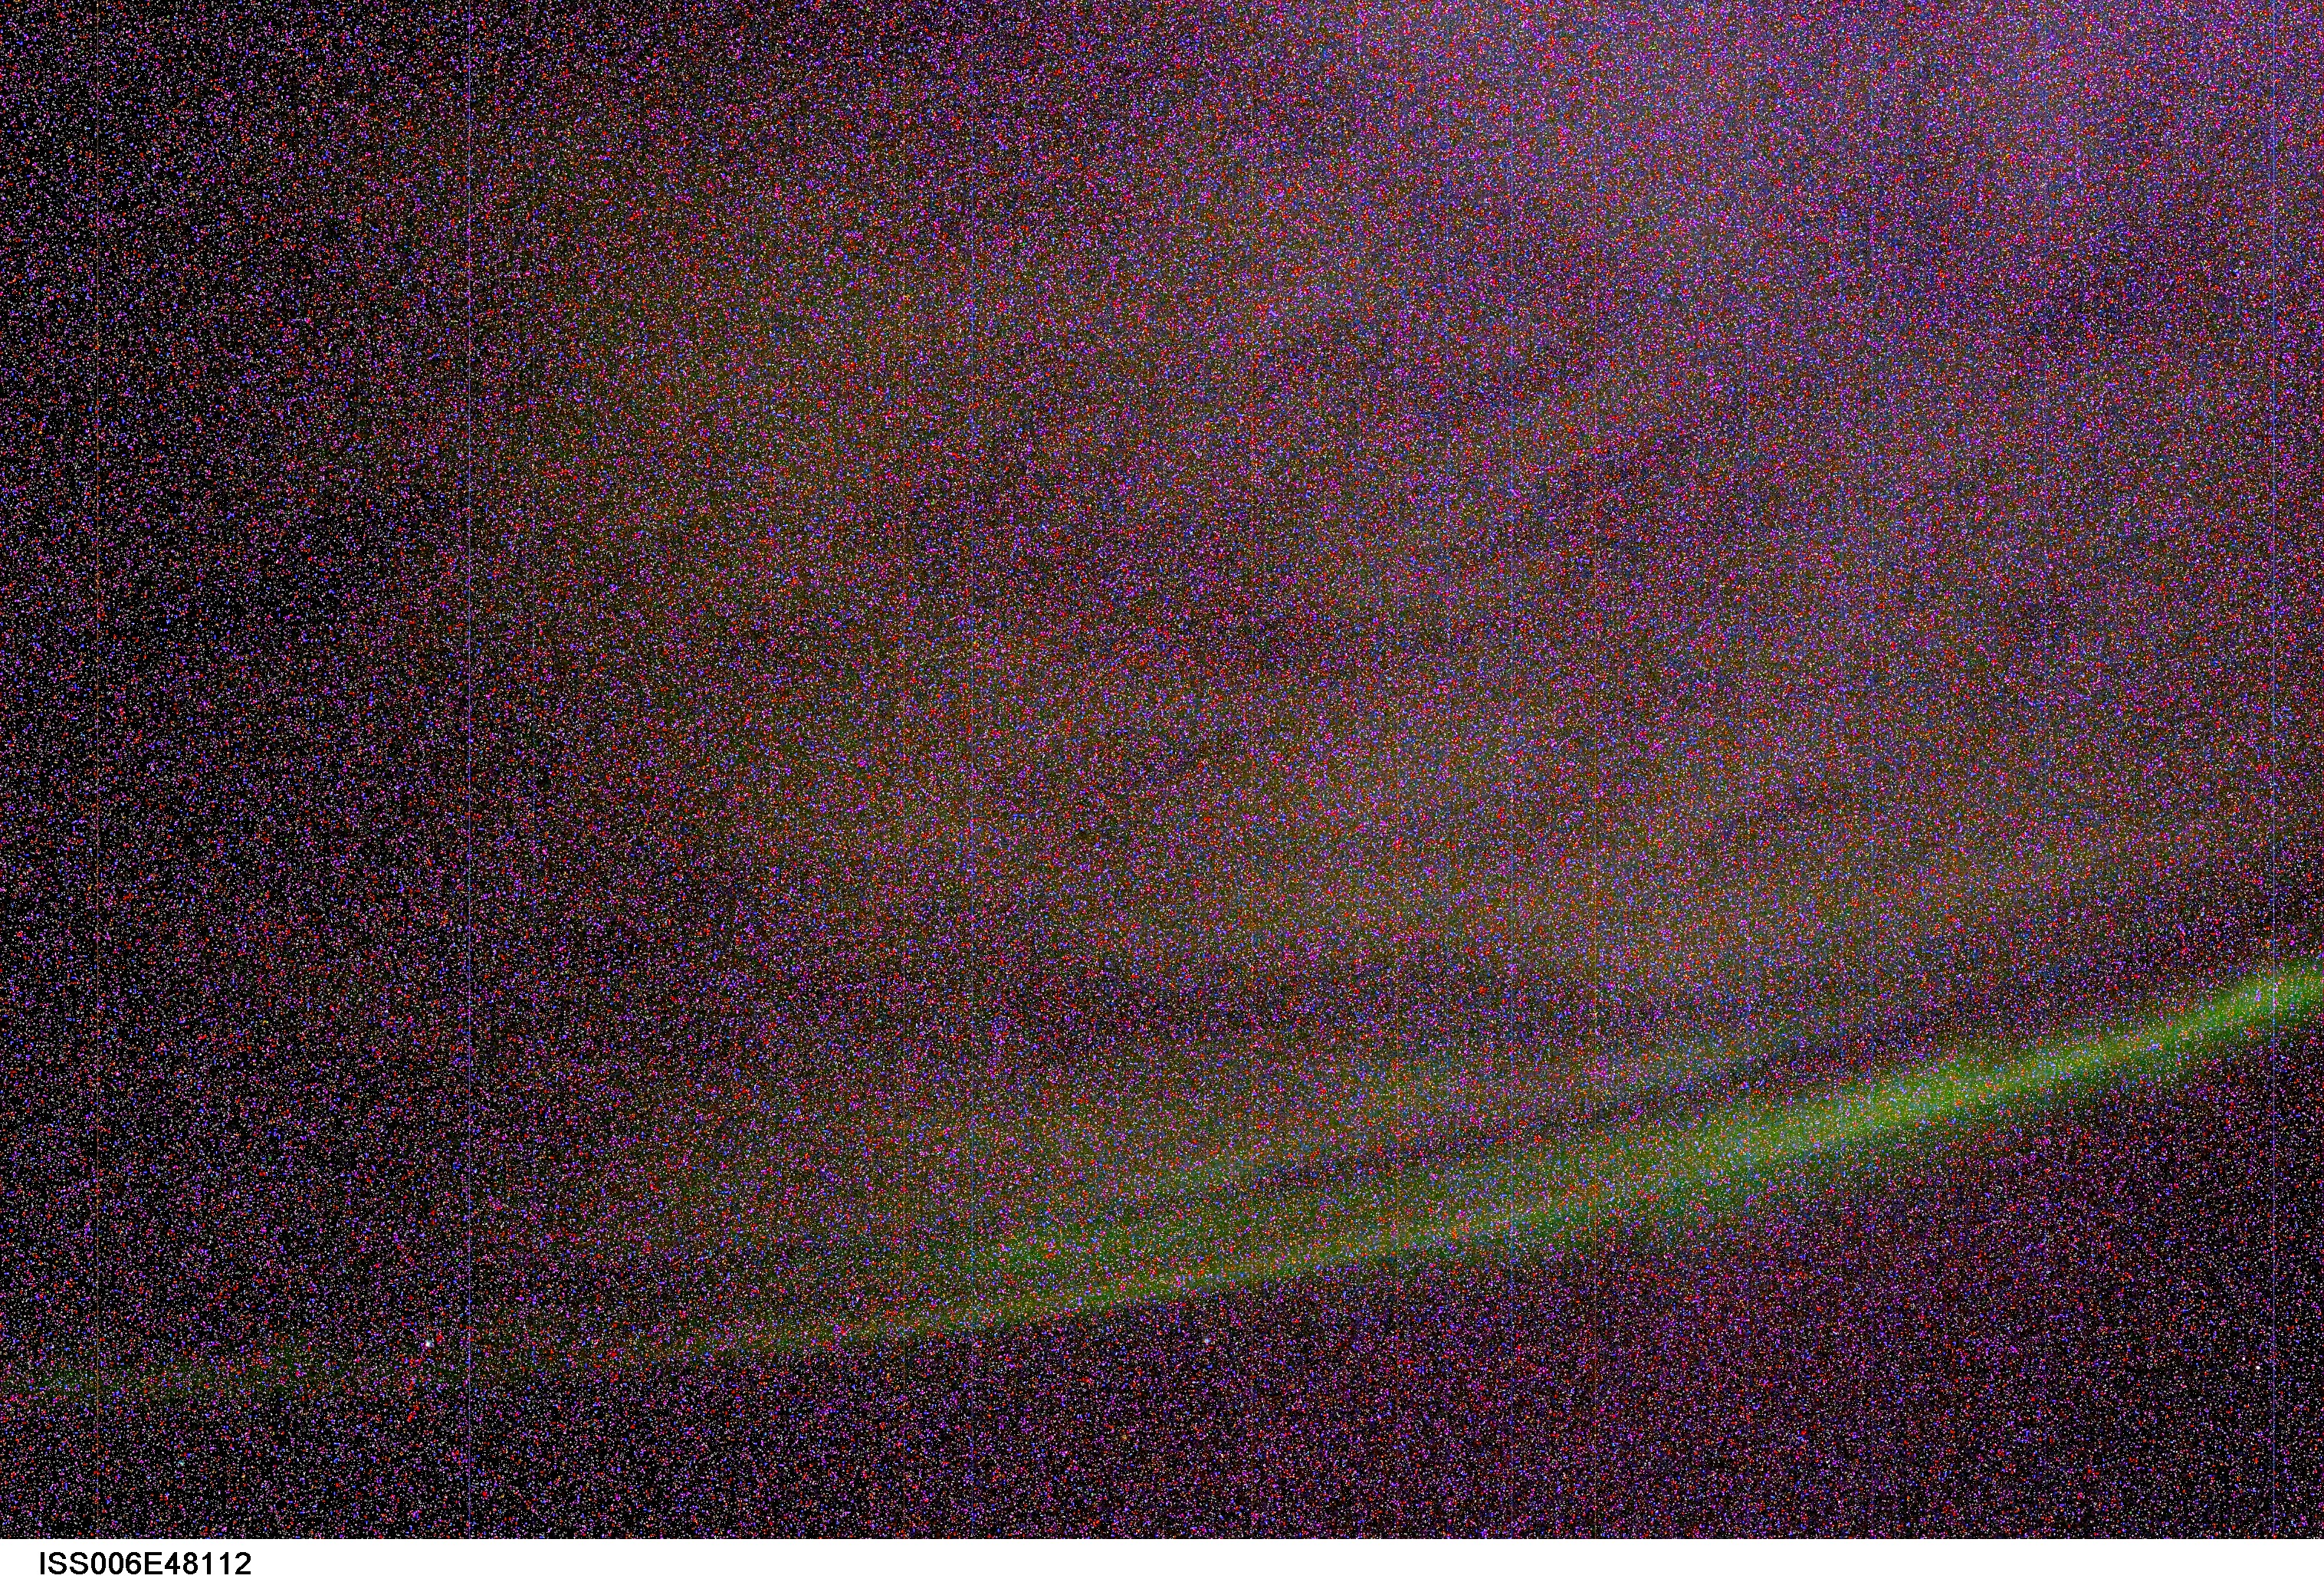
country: AURORA
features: AURORA AUSTRALIS, STARS
